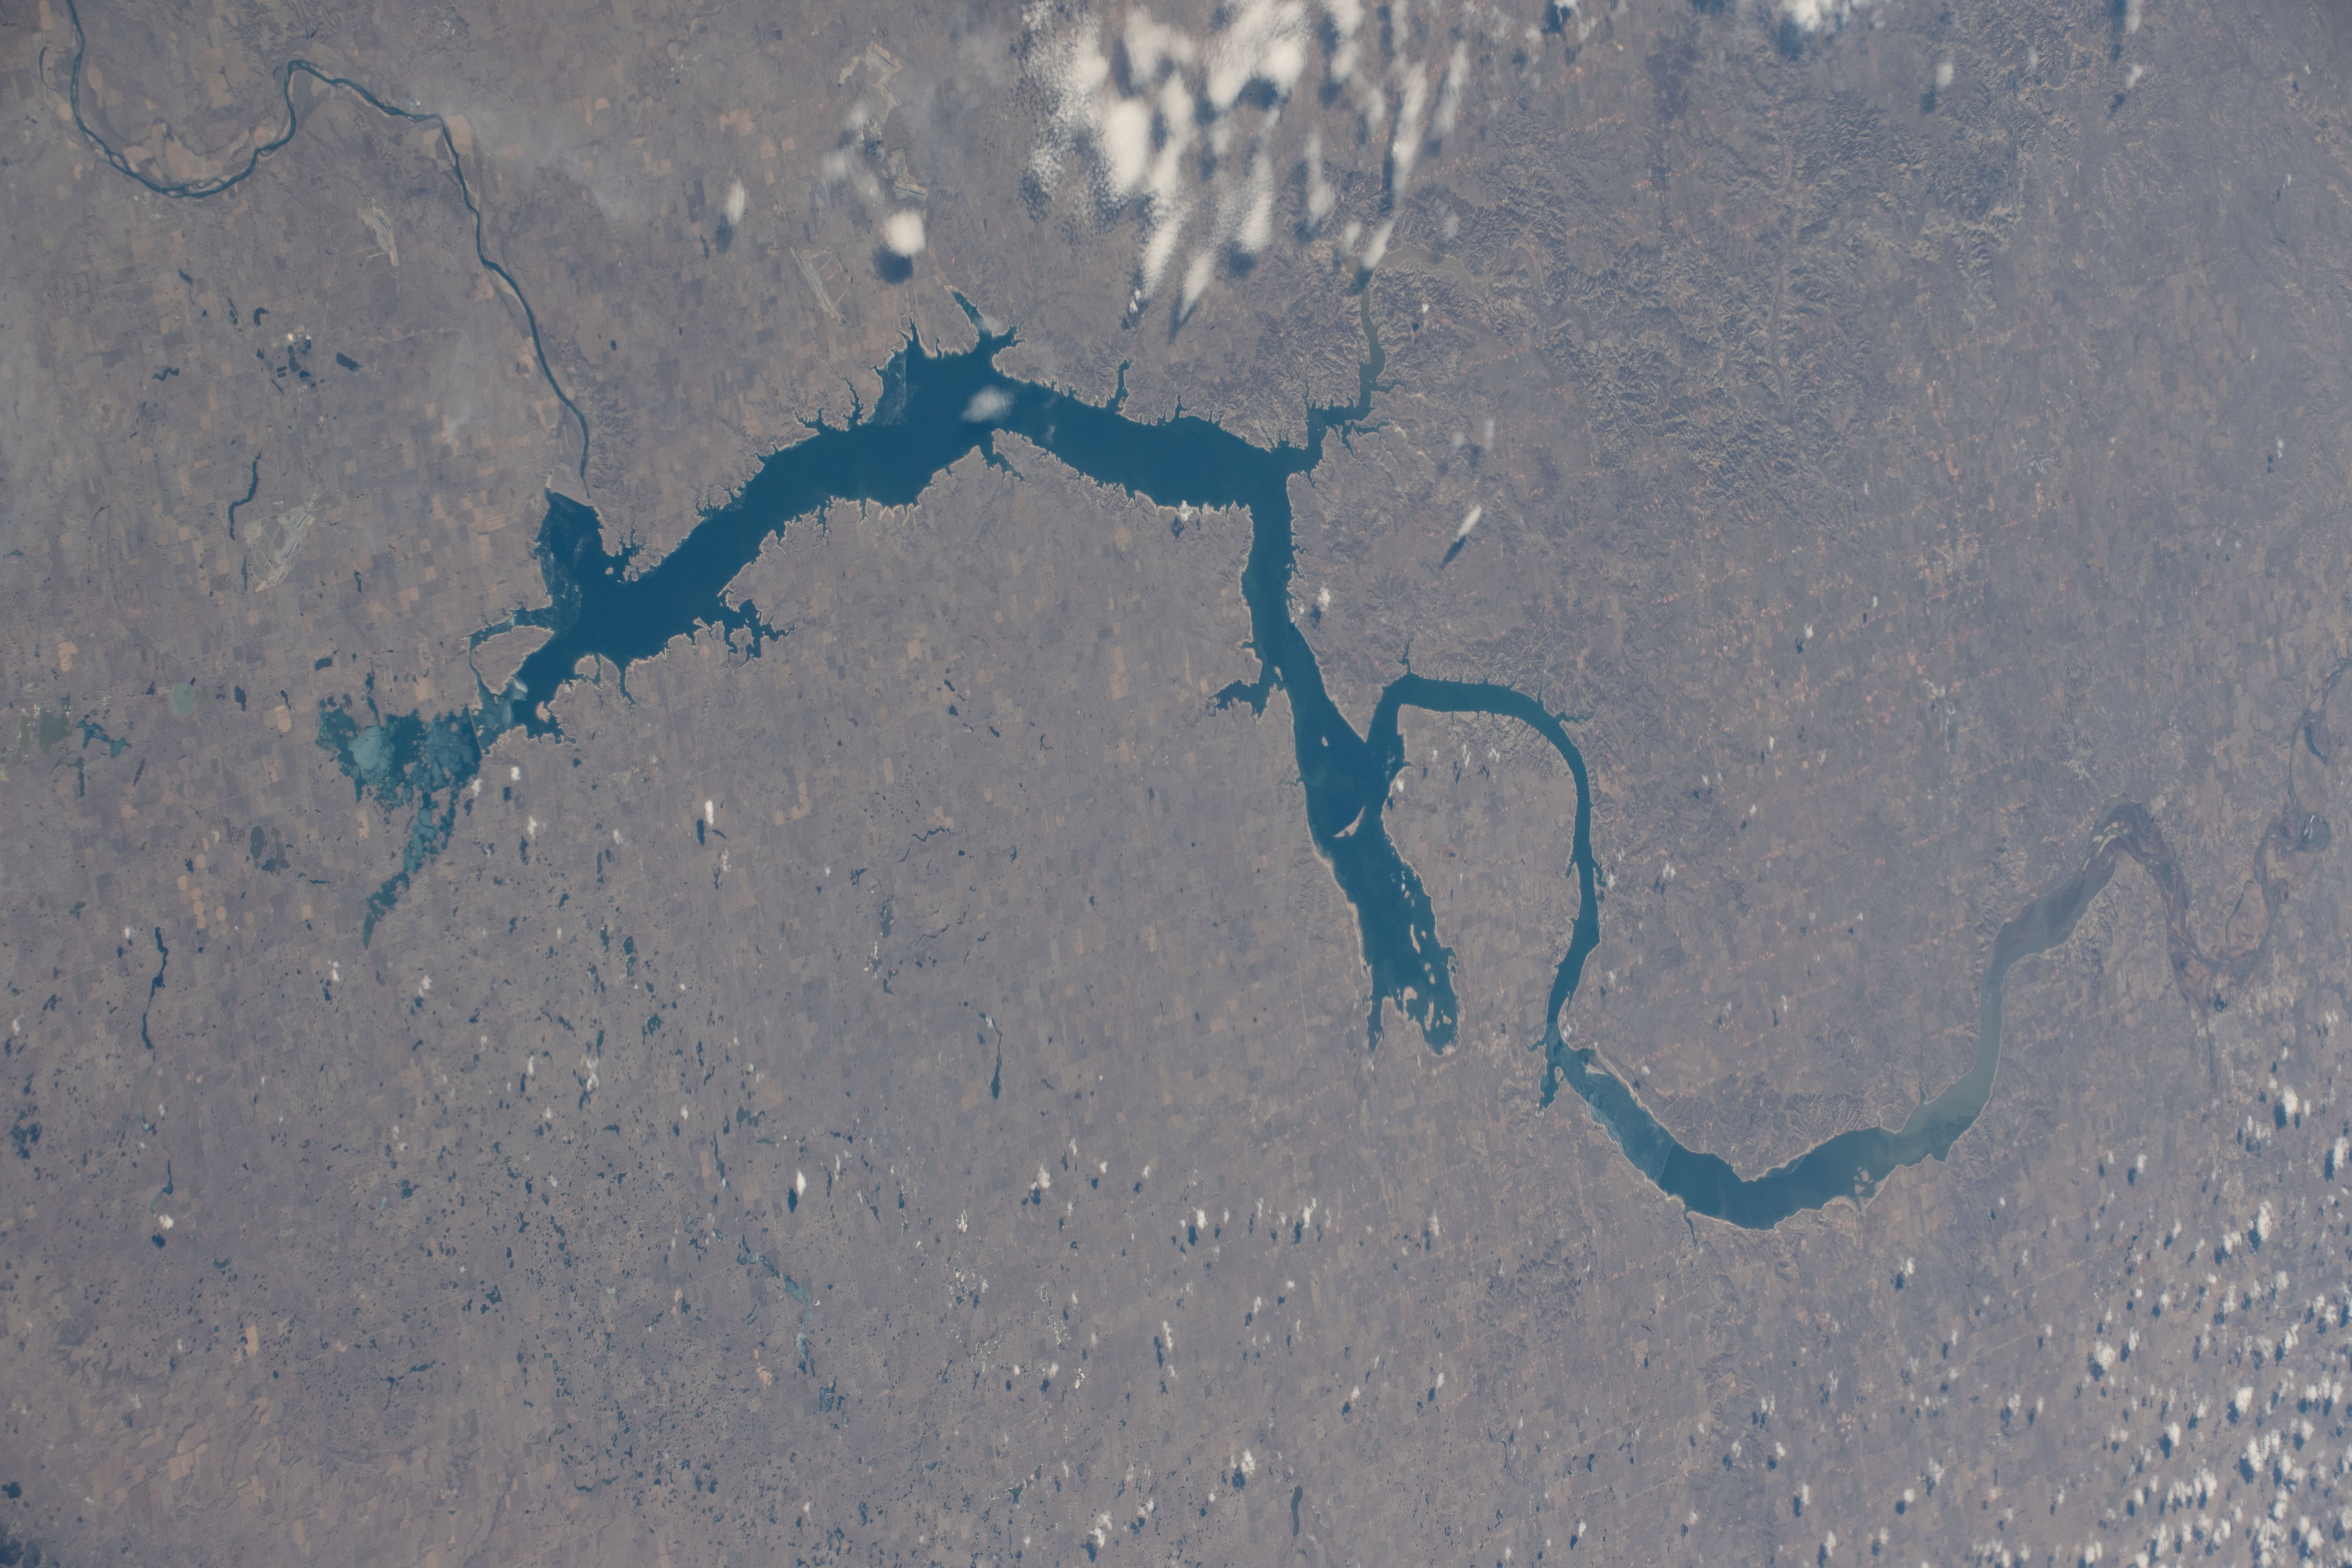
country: USA-NORTH DAKOTA
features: PICK CITY,MISSOURI RIVER,NORTH DAKOTA,WHITE SHIELD,LUNDS LANDING,COLEHARBOR,UNDERWOOD,FORT BERTHOLT RESERVATION,CHARLSON,GARRISON,LAKE SAKAKAWEA,EMMET,TWIN BUTTES
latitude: 47.8
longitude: -102.1
